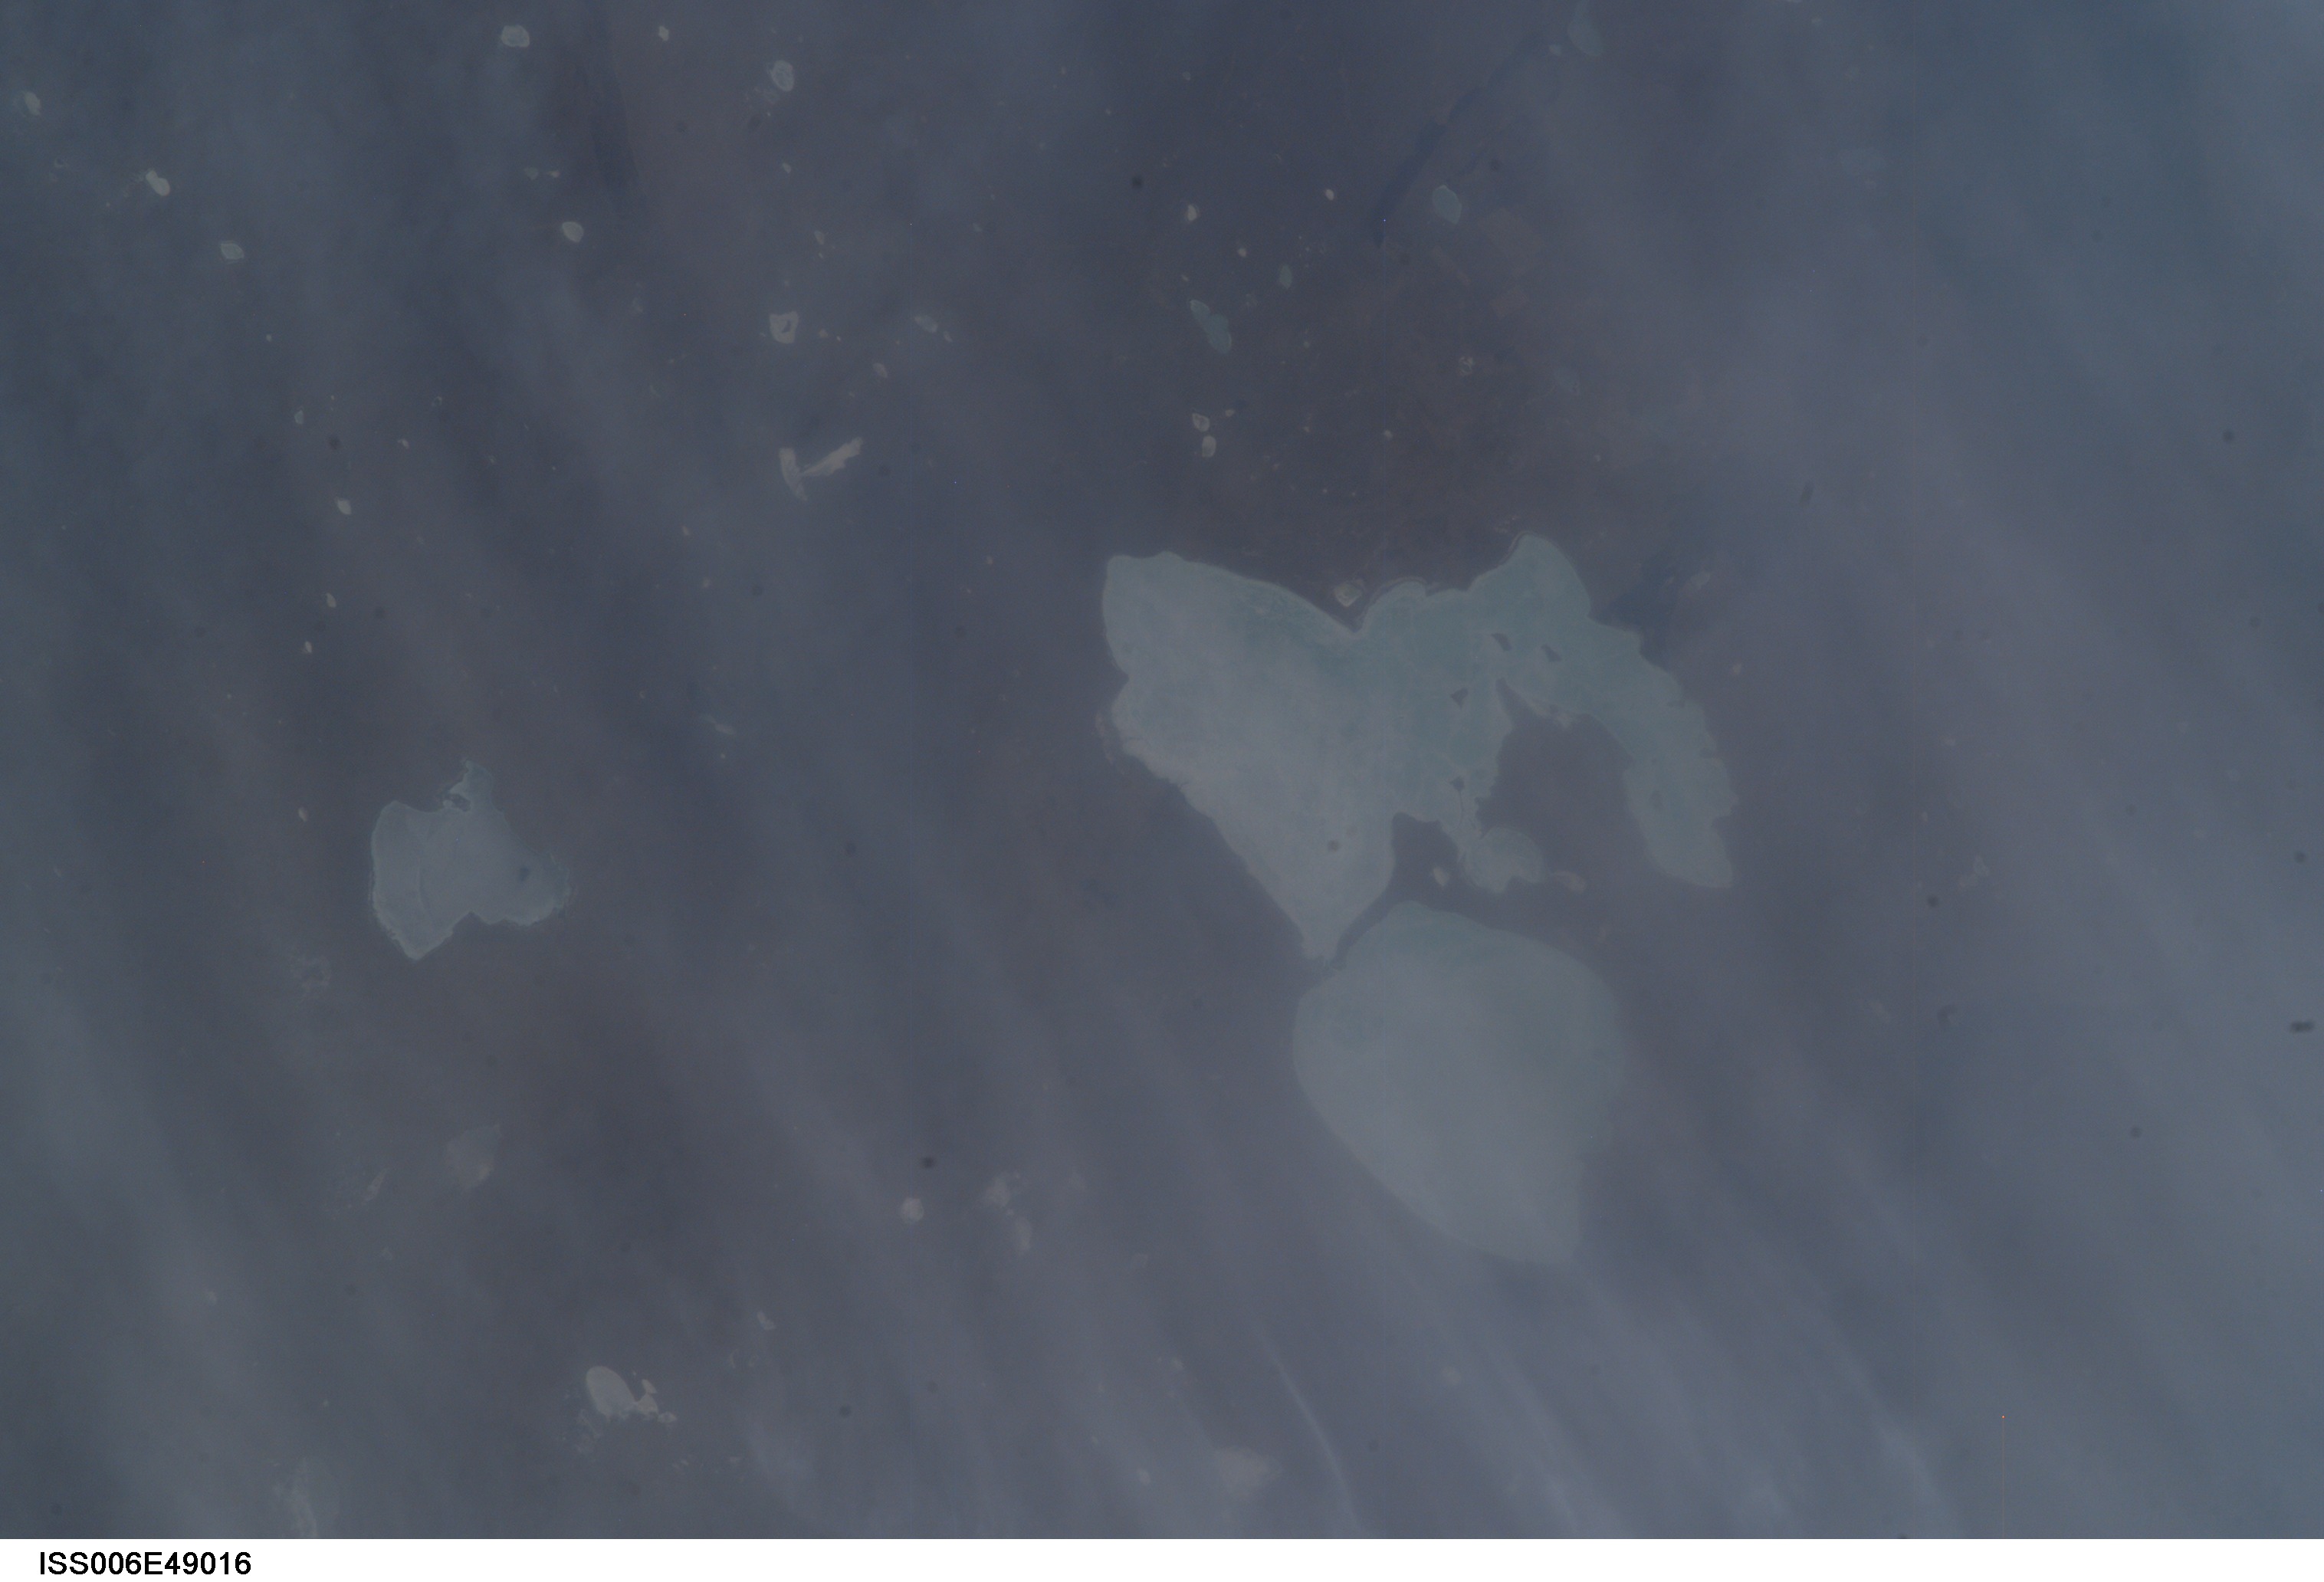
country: RUSSIAN FEDERATION
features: BARUN-TOREY & ZUN-TOREY LAKES
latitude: 50.0
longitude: 115.5
